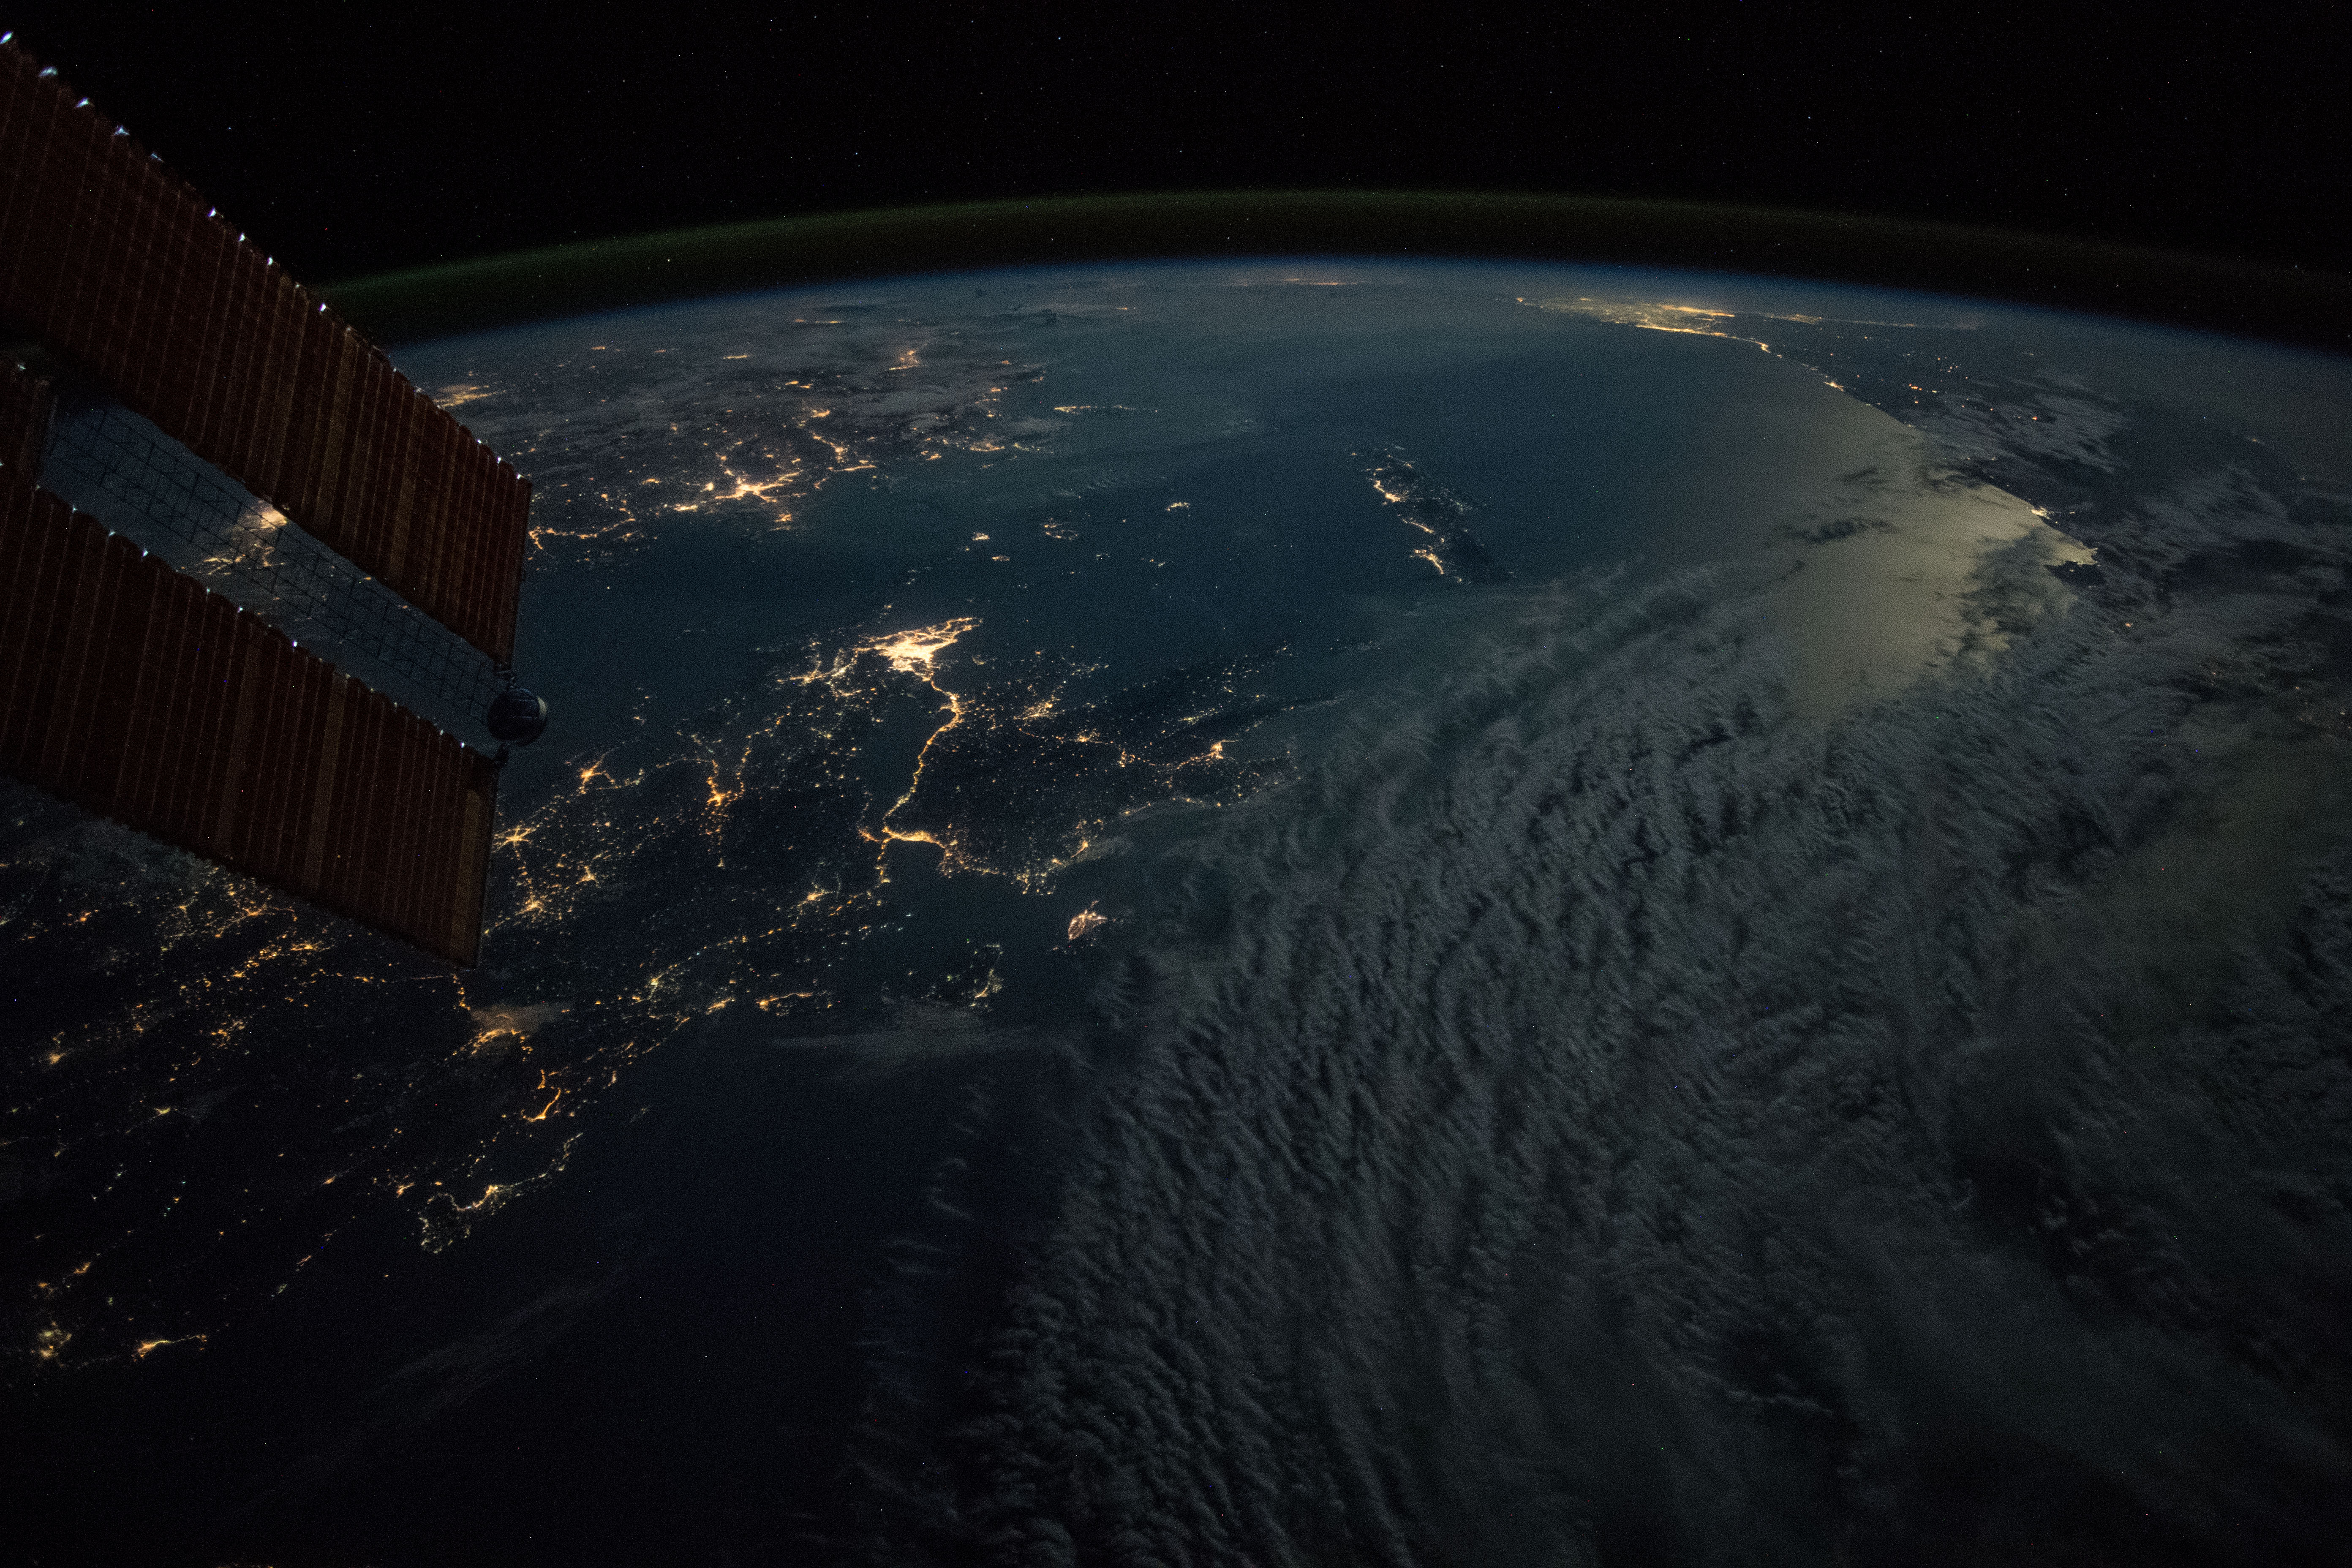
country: GREECE
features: ZAKINTHOS CITY, IONIAN SEA, IONIAN ISLANDS, POTRI ISLAND, KYPARISSIA CITY, KALAMATA CITY, ATHENS CITY
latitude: 37.1
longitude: 21.9
